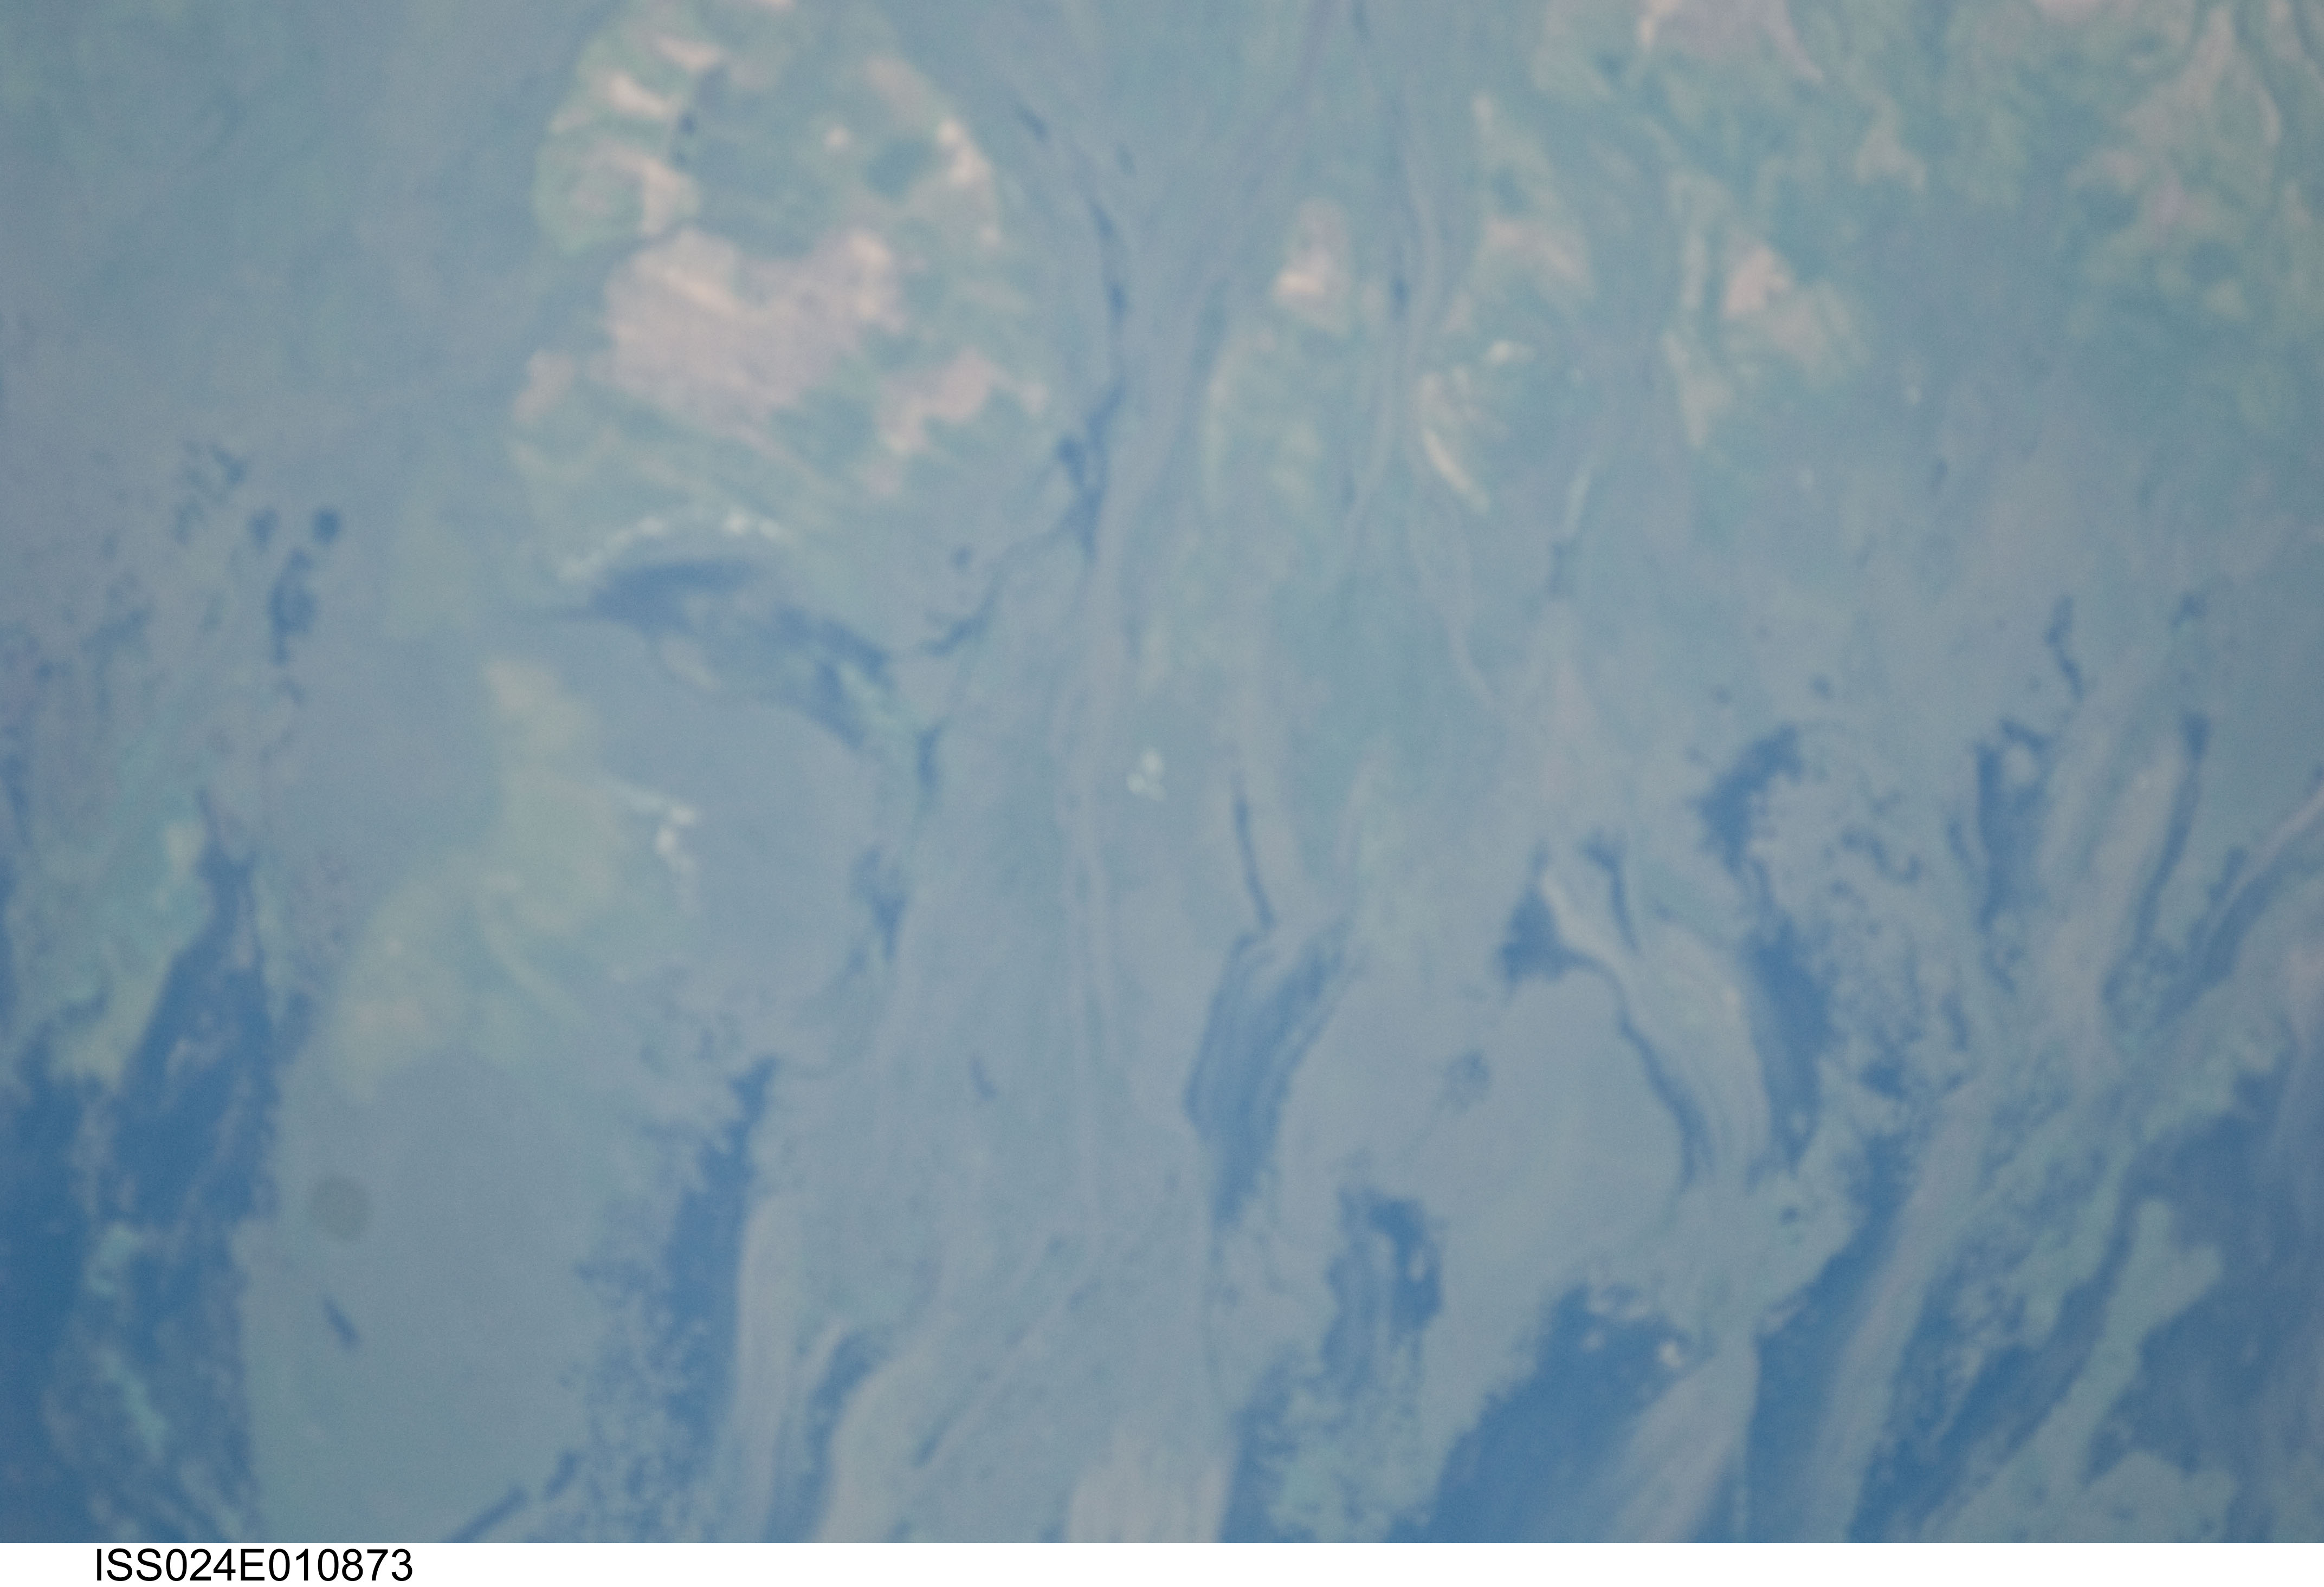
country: RUSSIAN FEDERATION
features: DRAINAGE CHANNELS ON THE VOLGA DELTA, DUNES, SOFT
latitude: 46.0
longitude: 48.8
